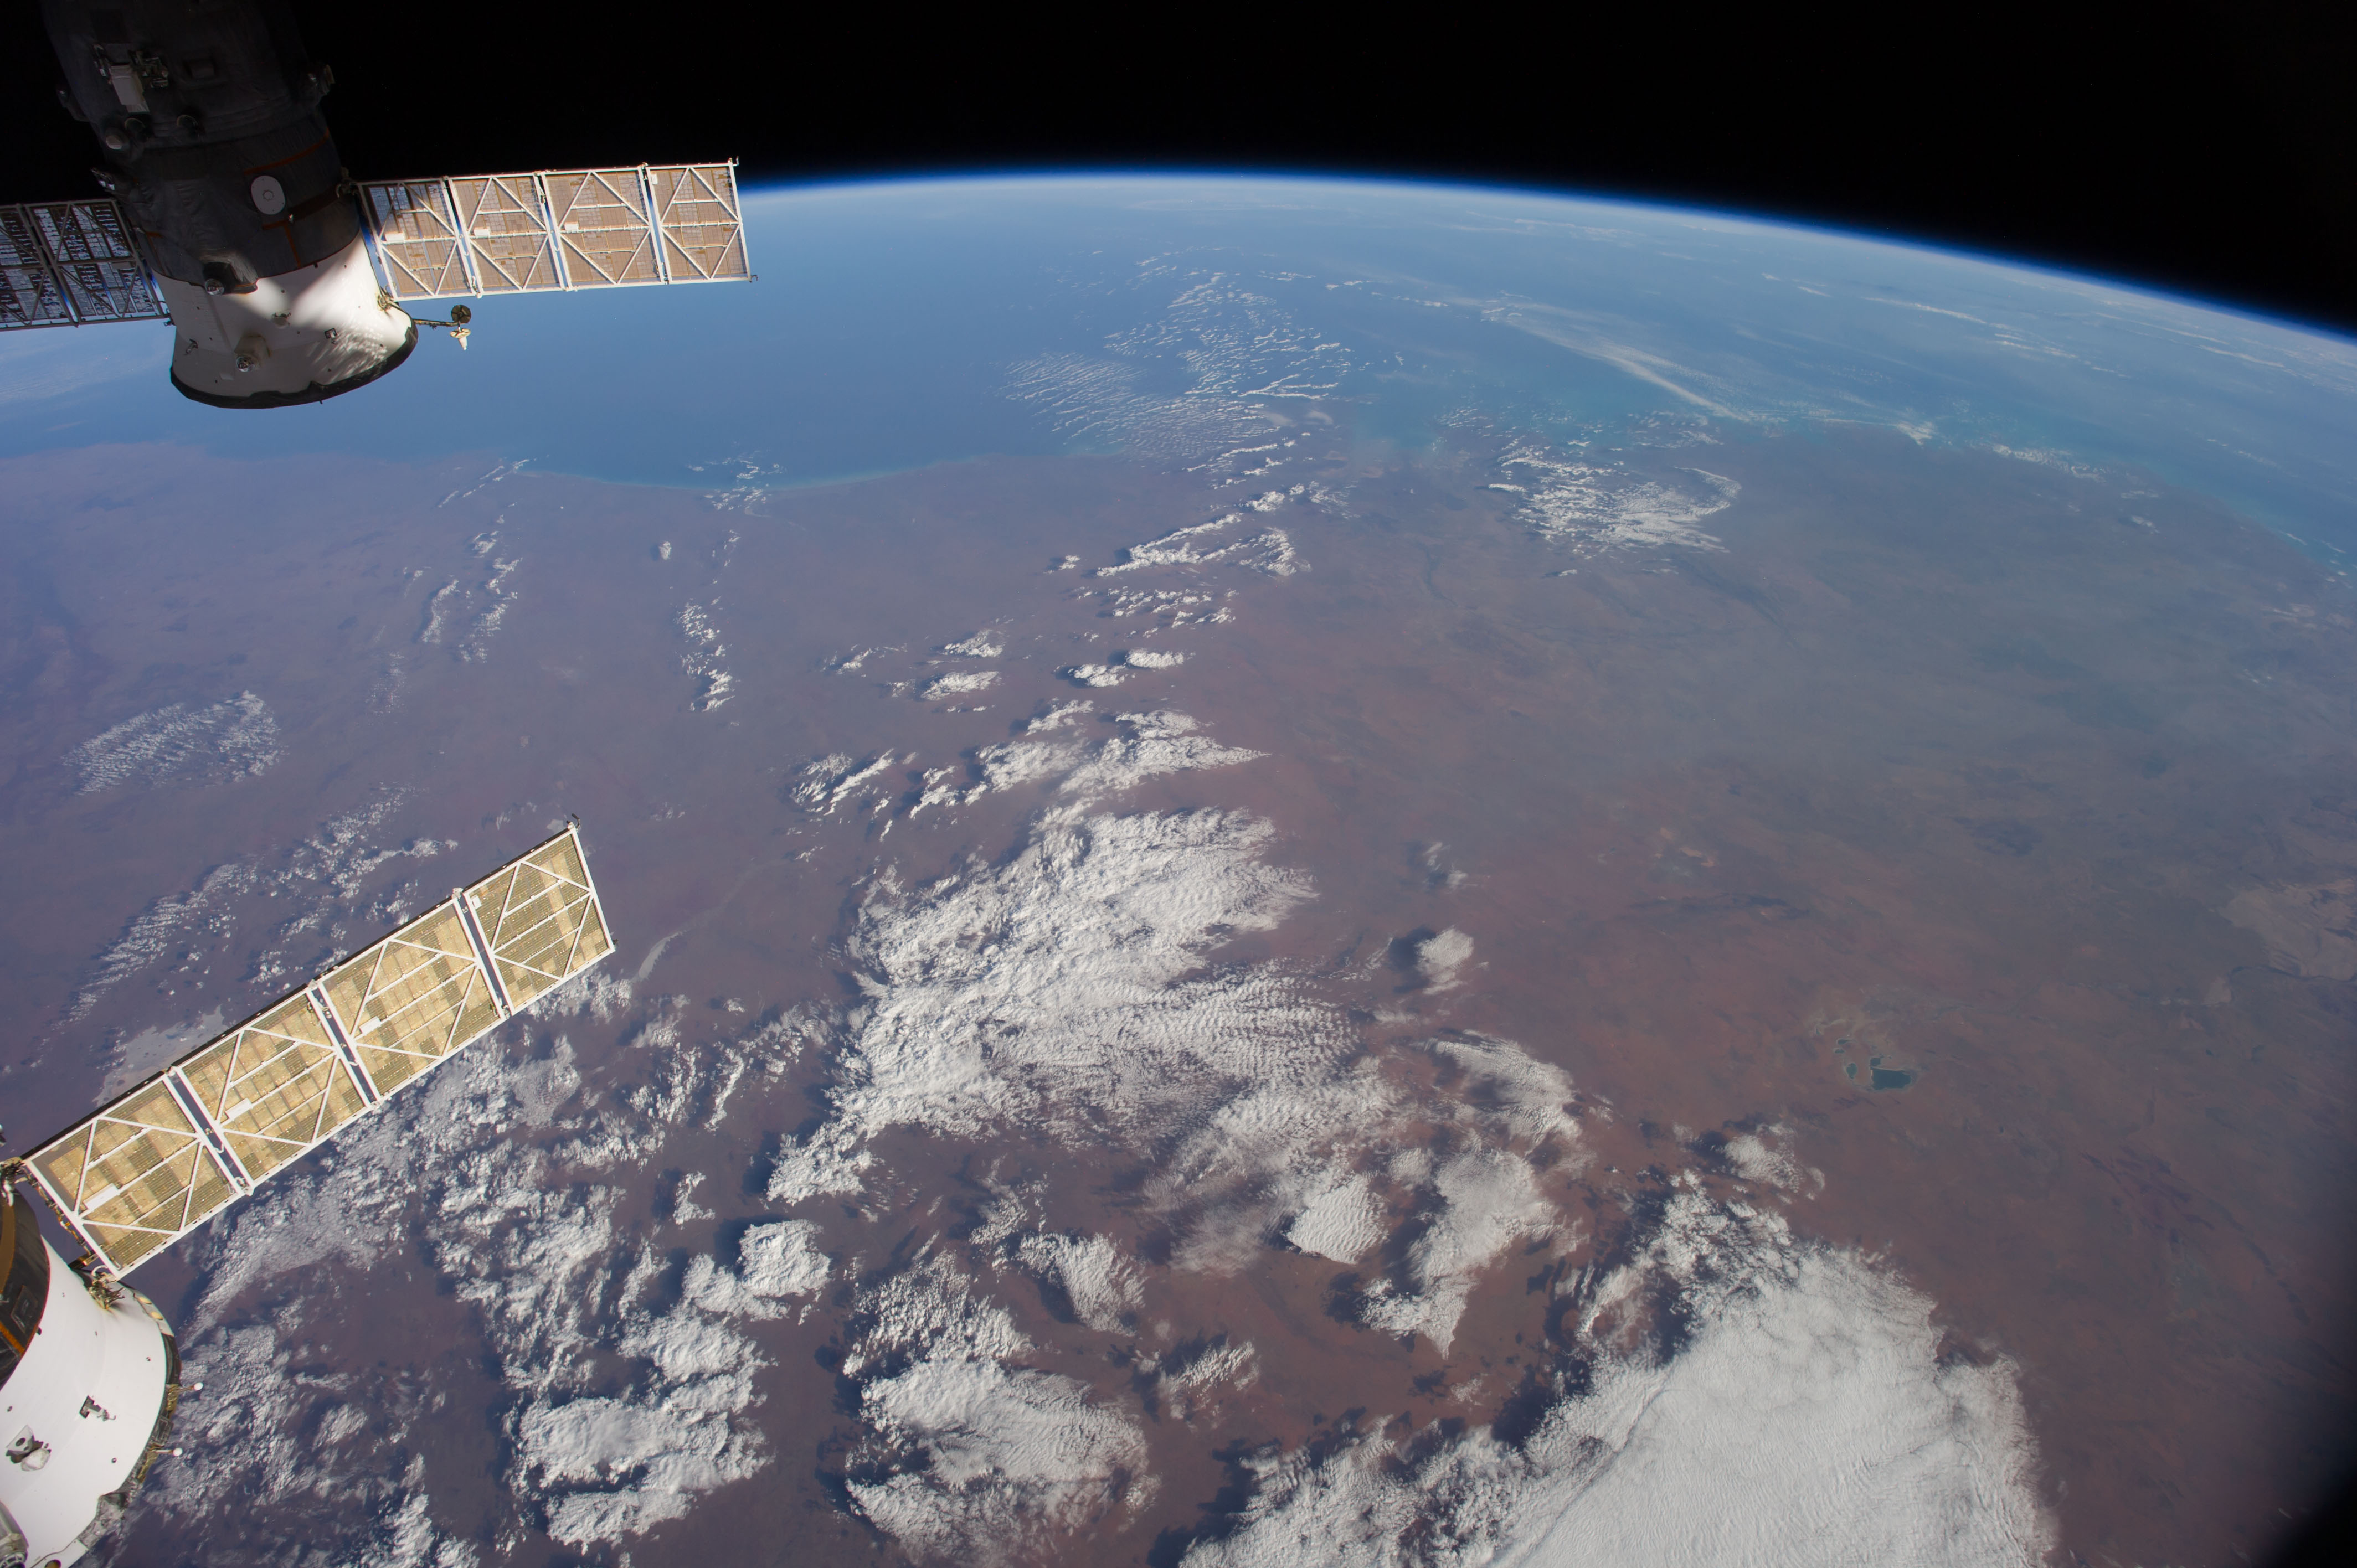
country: AUSTRALIA-WA
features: INDIAN O., KING SOUND, FITZROY R., GASCOYNE R., L. GREGORY, GREAT SANDY DES., ATMOSPHERIC LIMB
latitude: -20.0
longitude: 124.0
